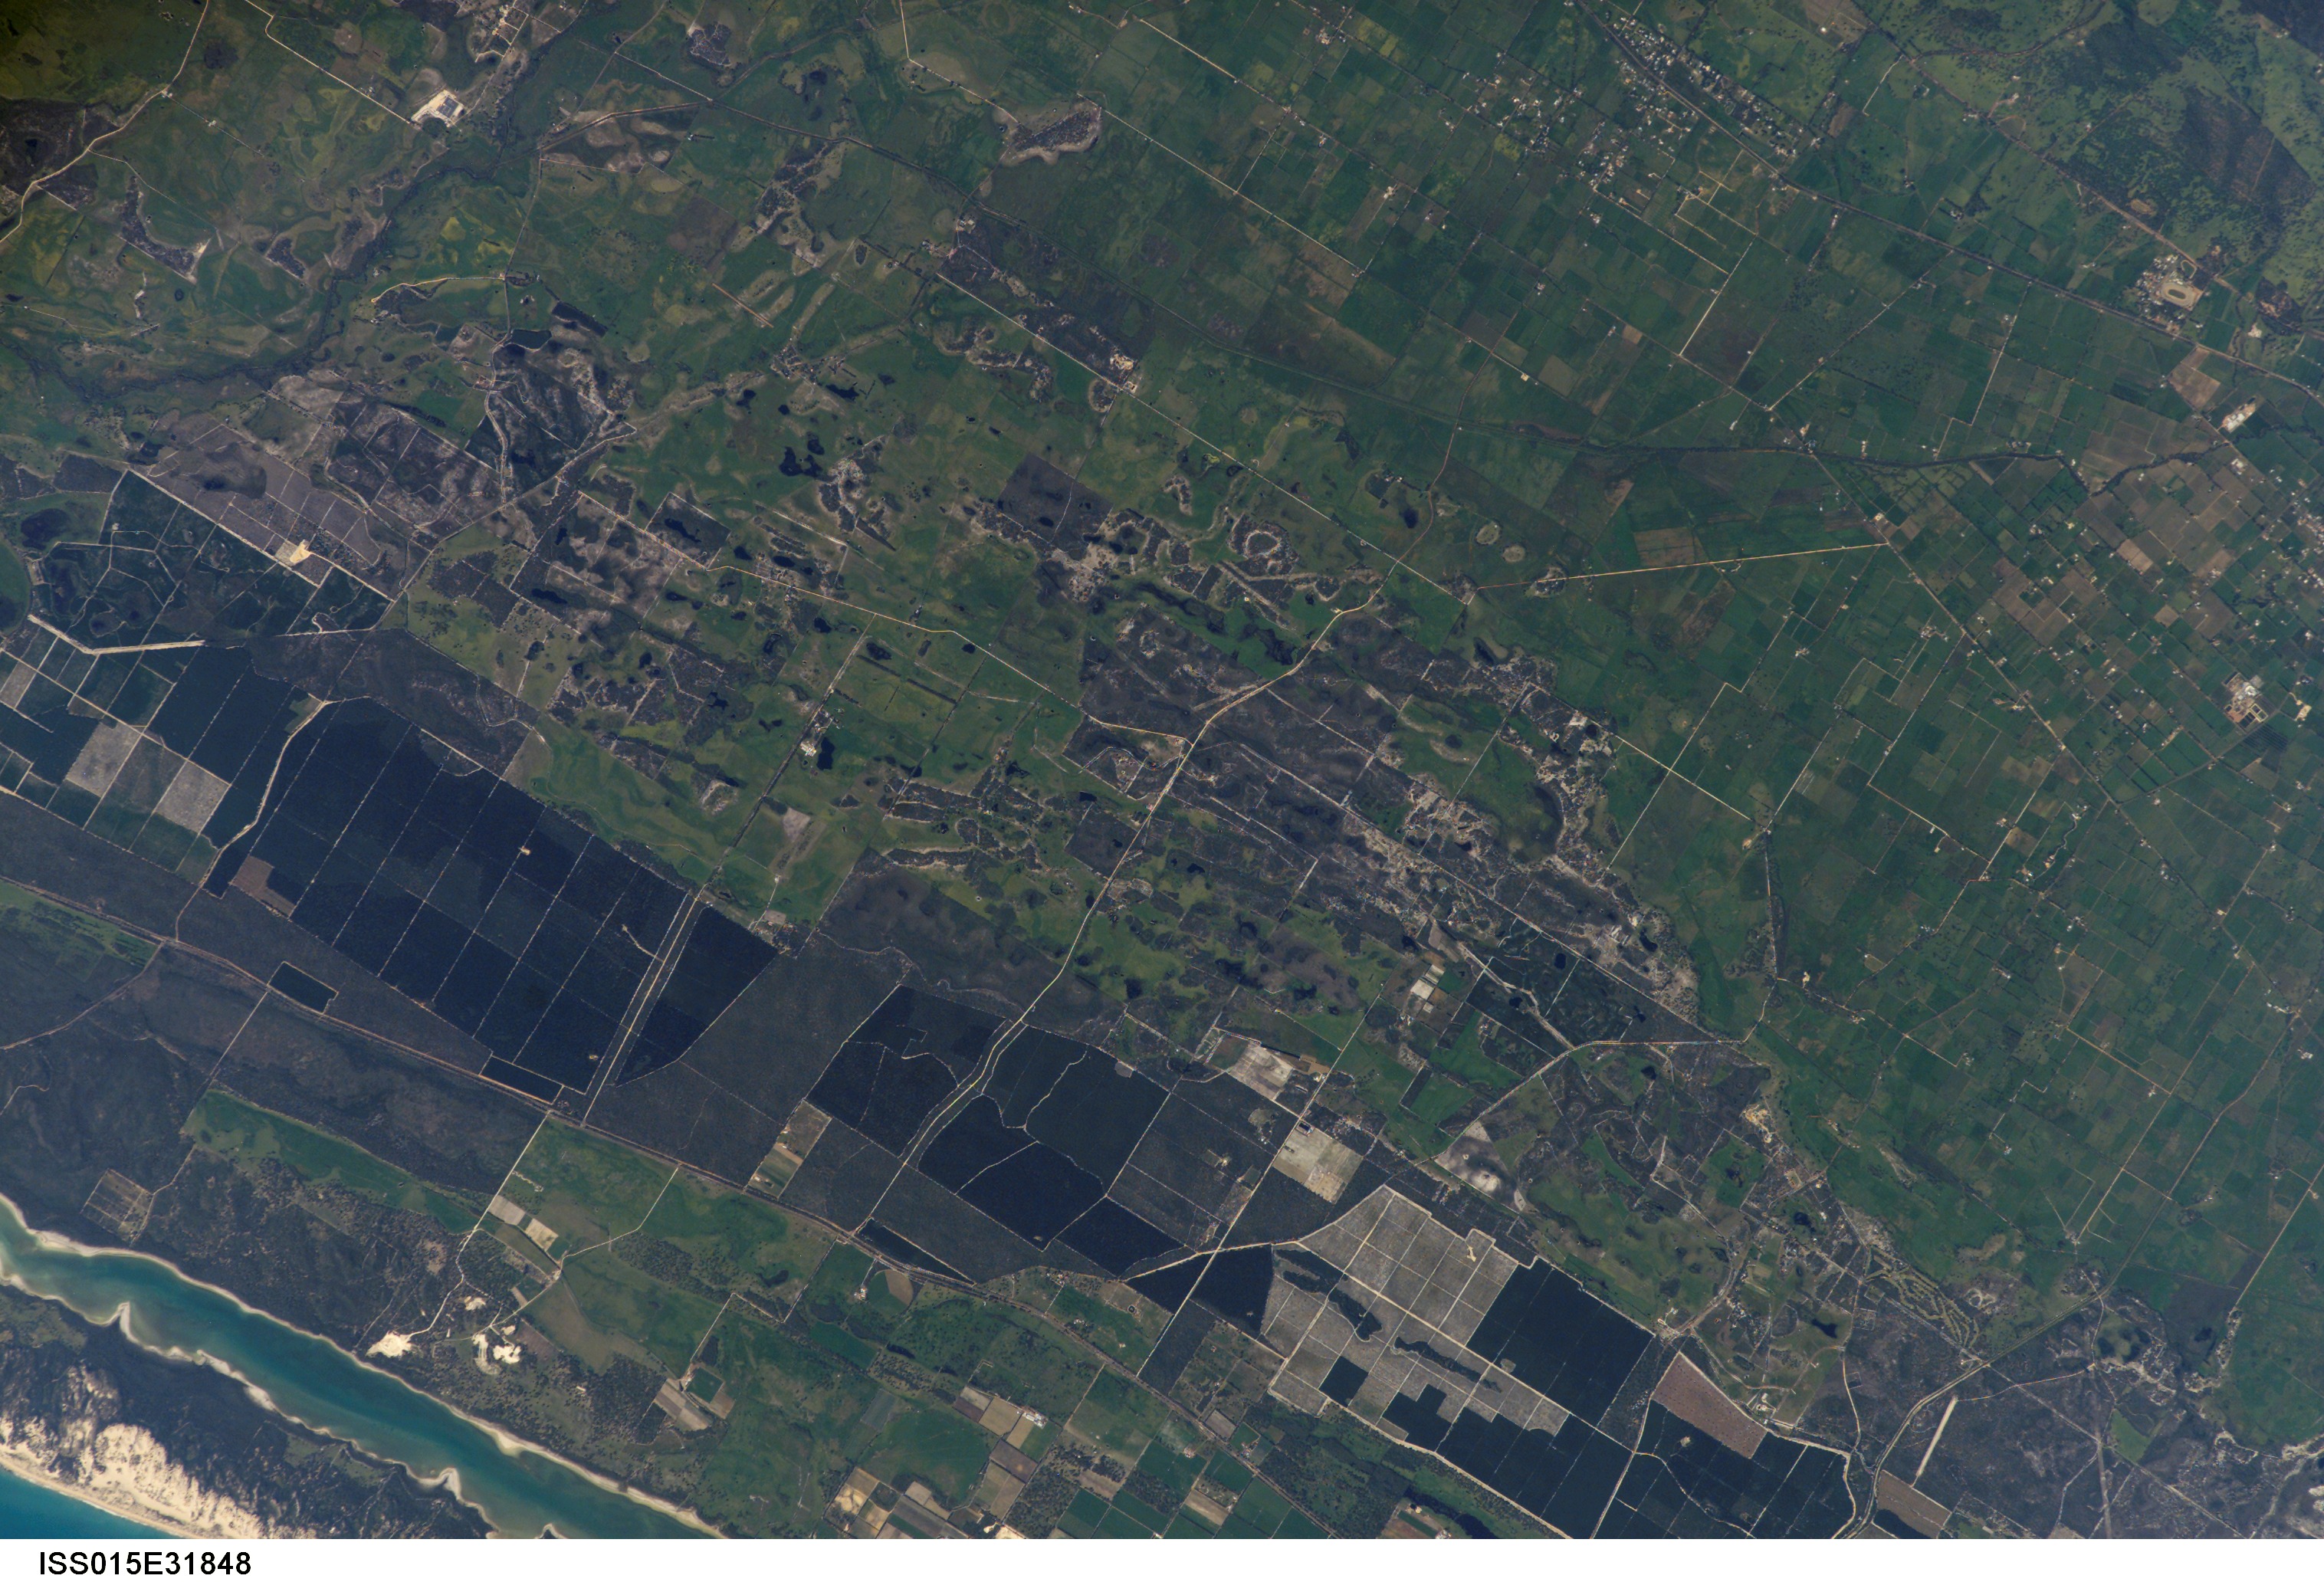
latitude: -32.9
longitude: 115.8
